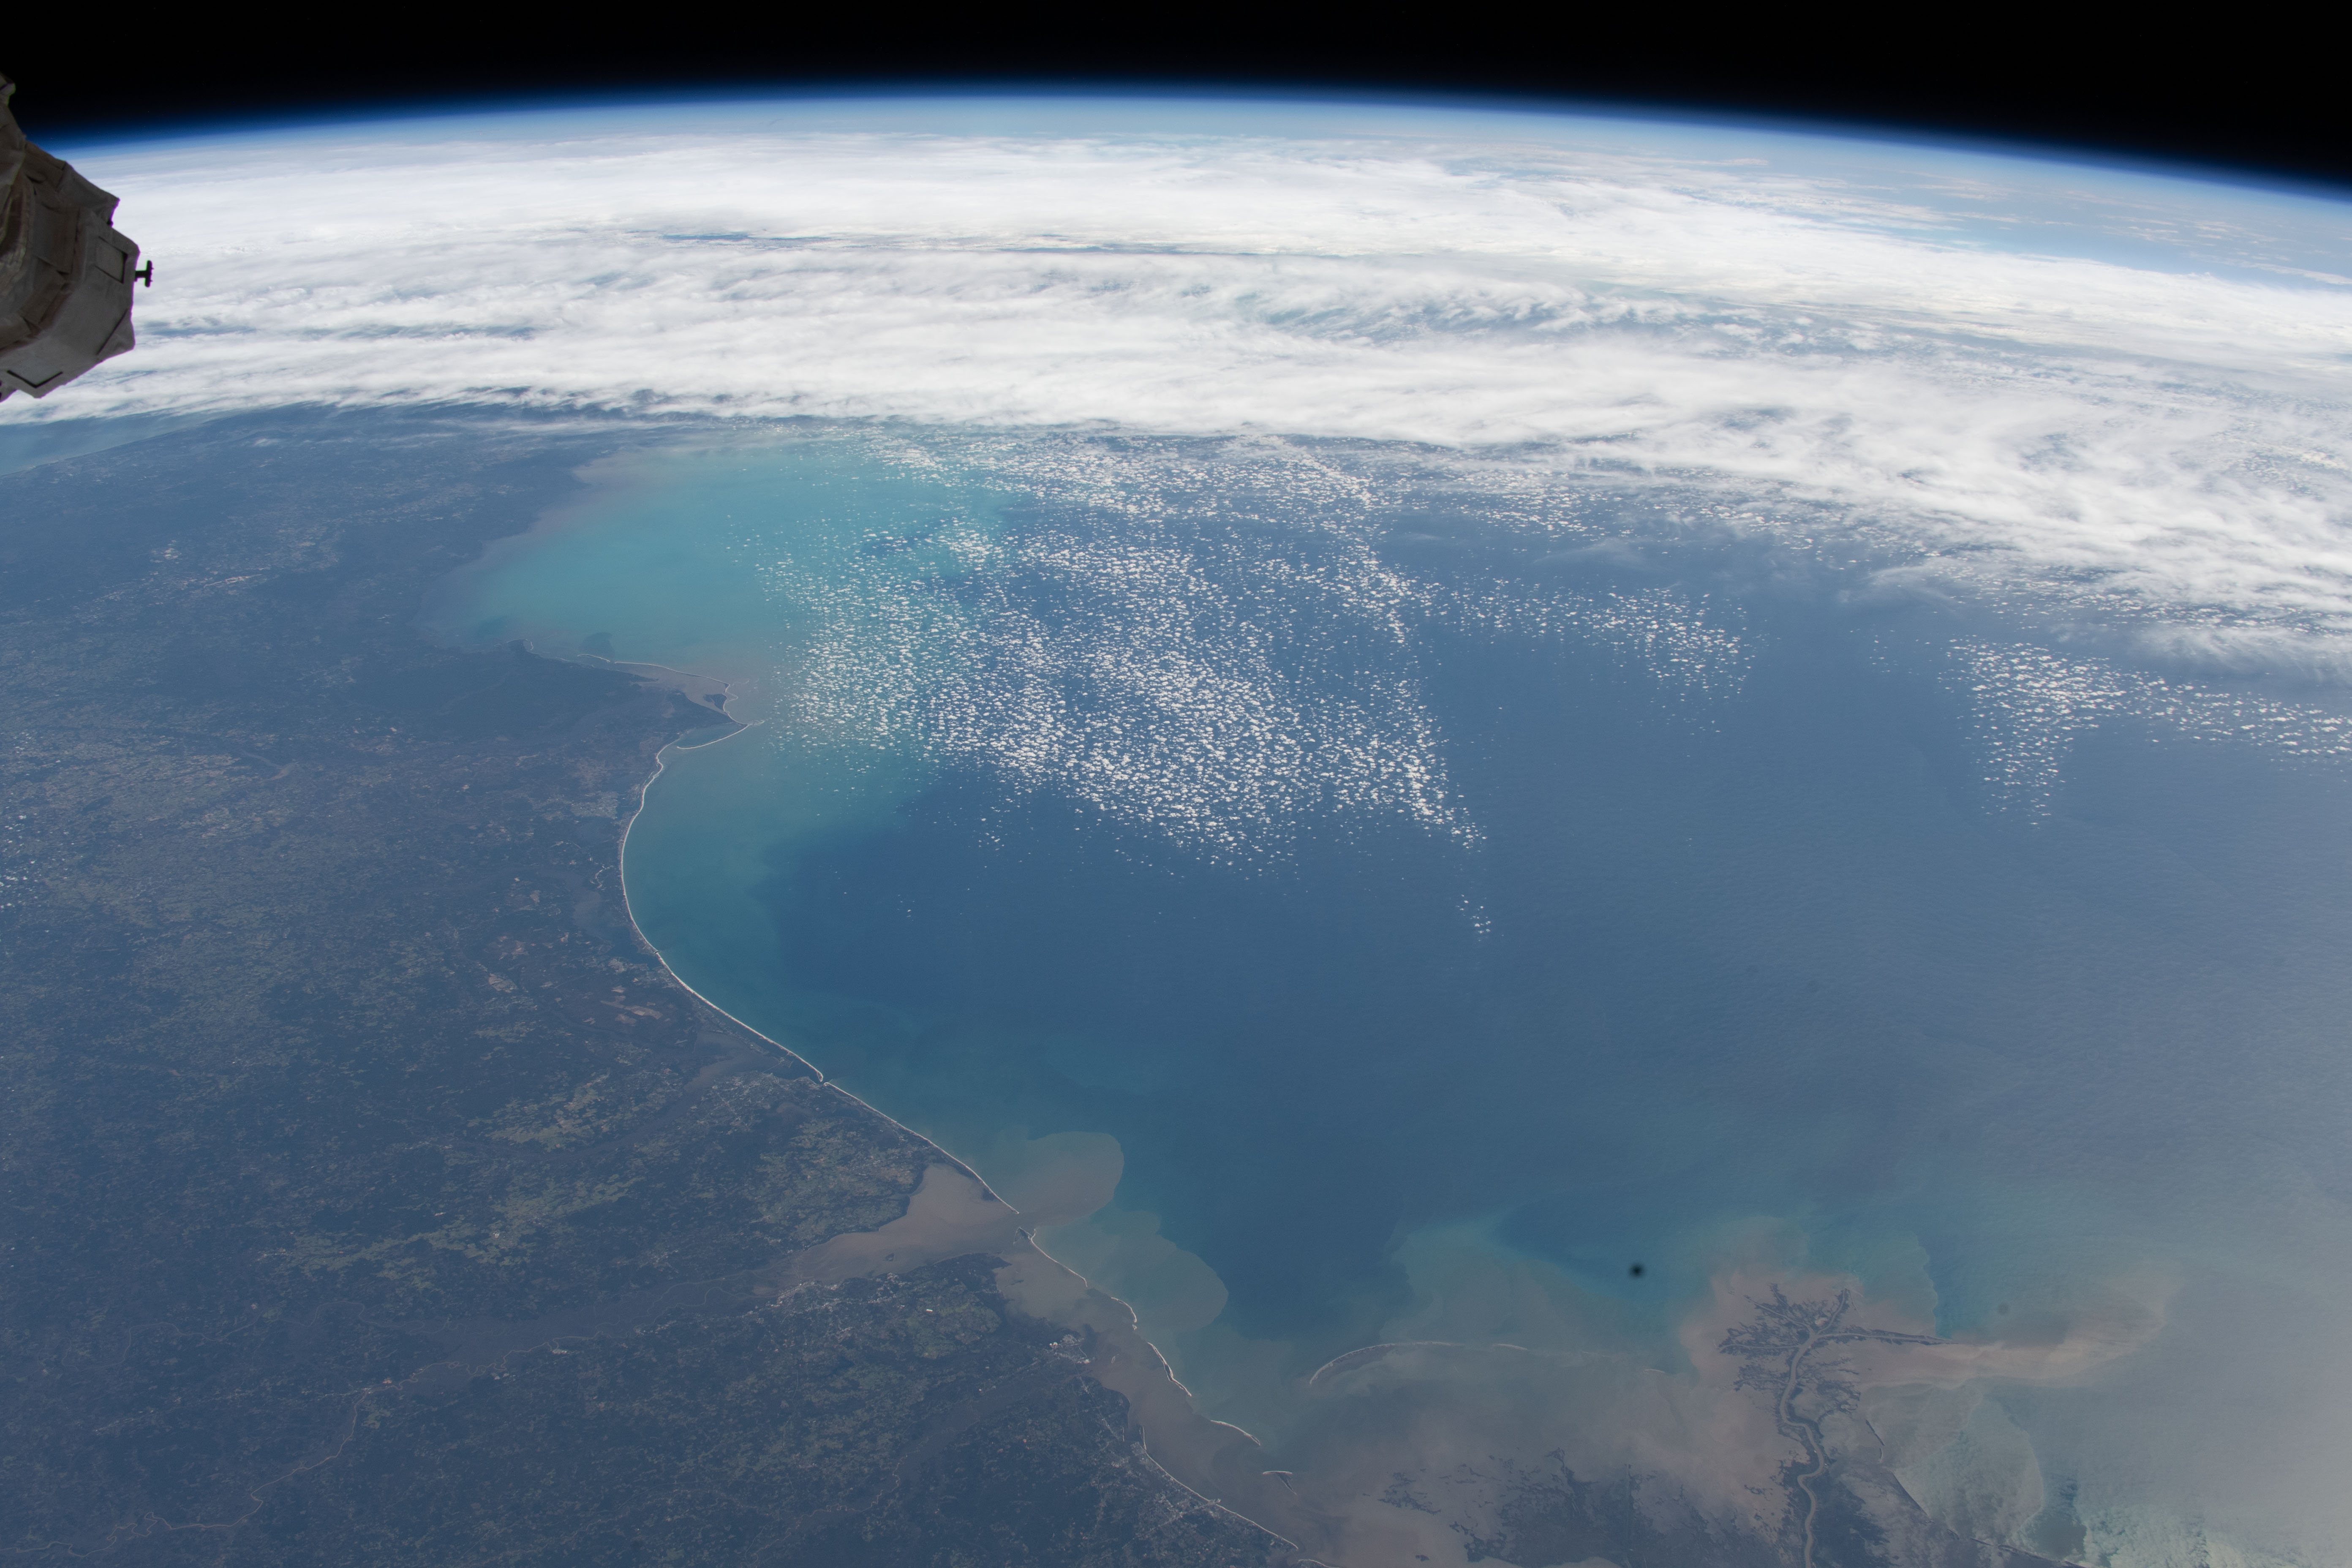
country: USA-FLORIDA
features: LIMB, INTERNATIONAL SPACE STATION, NEW ORLEANS, BATON ROUGE, GULFPORT, GULF OF MEXICO, CHANDELEUR SOUND, MOBILE, PENSACOLA, PANAMA CITY, TALLAHASSEE
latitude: 28.5
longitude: -86.5
